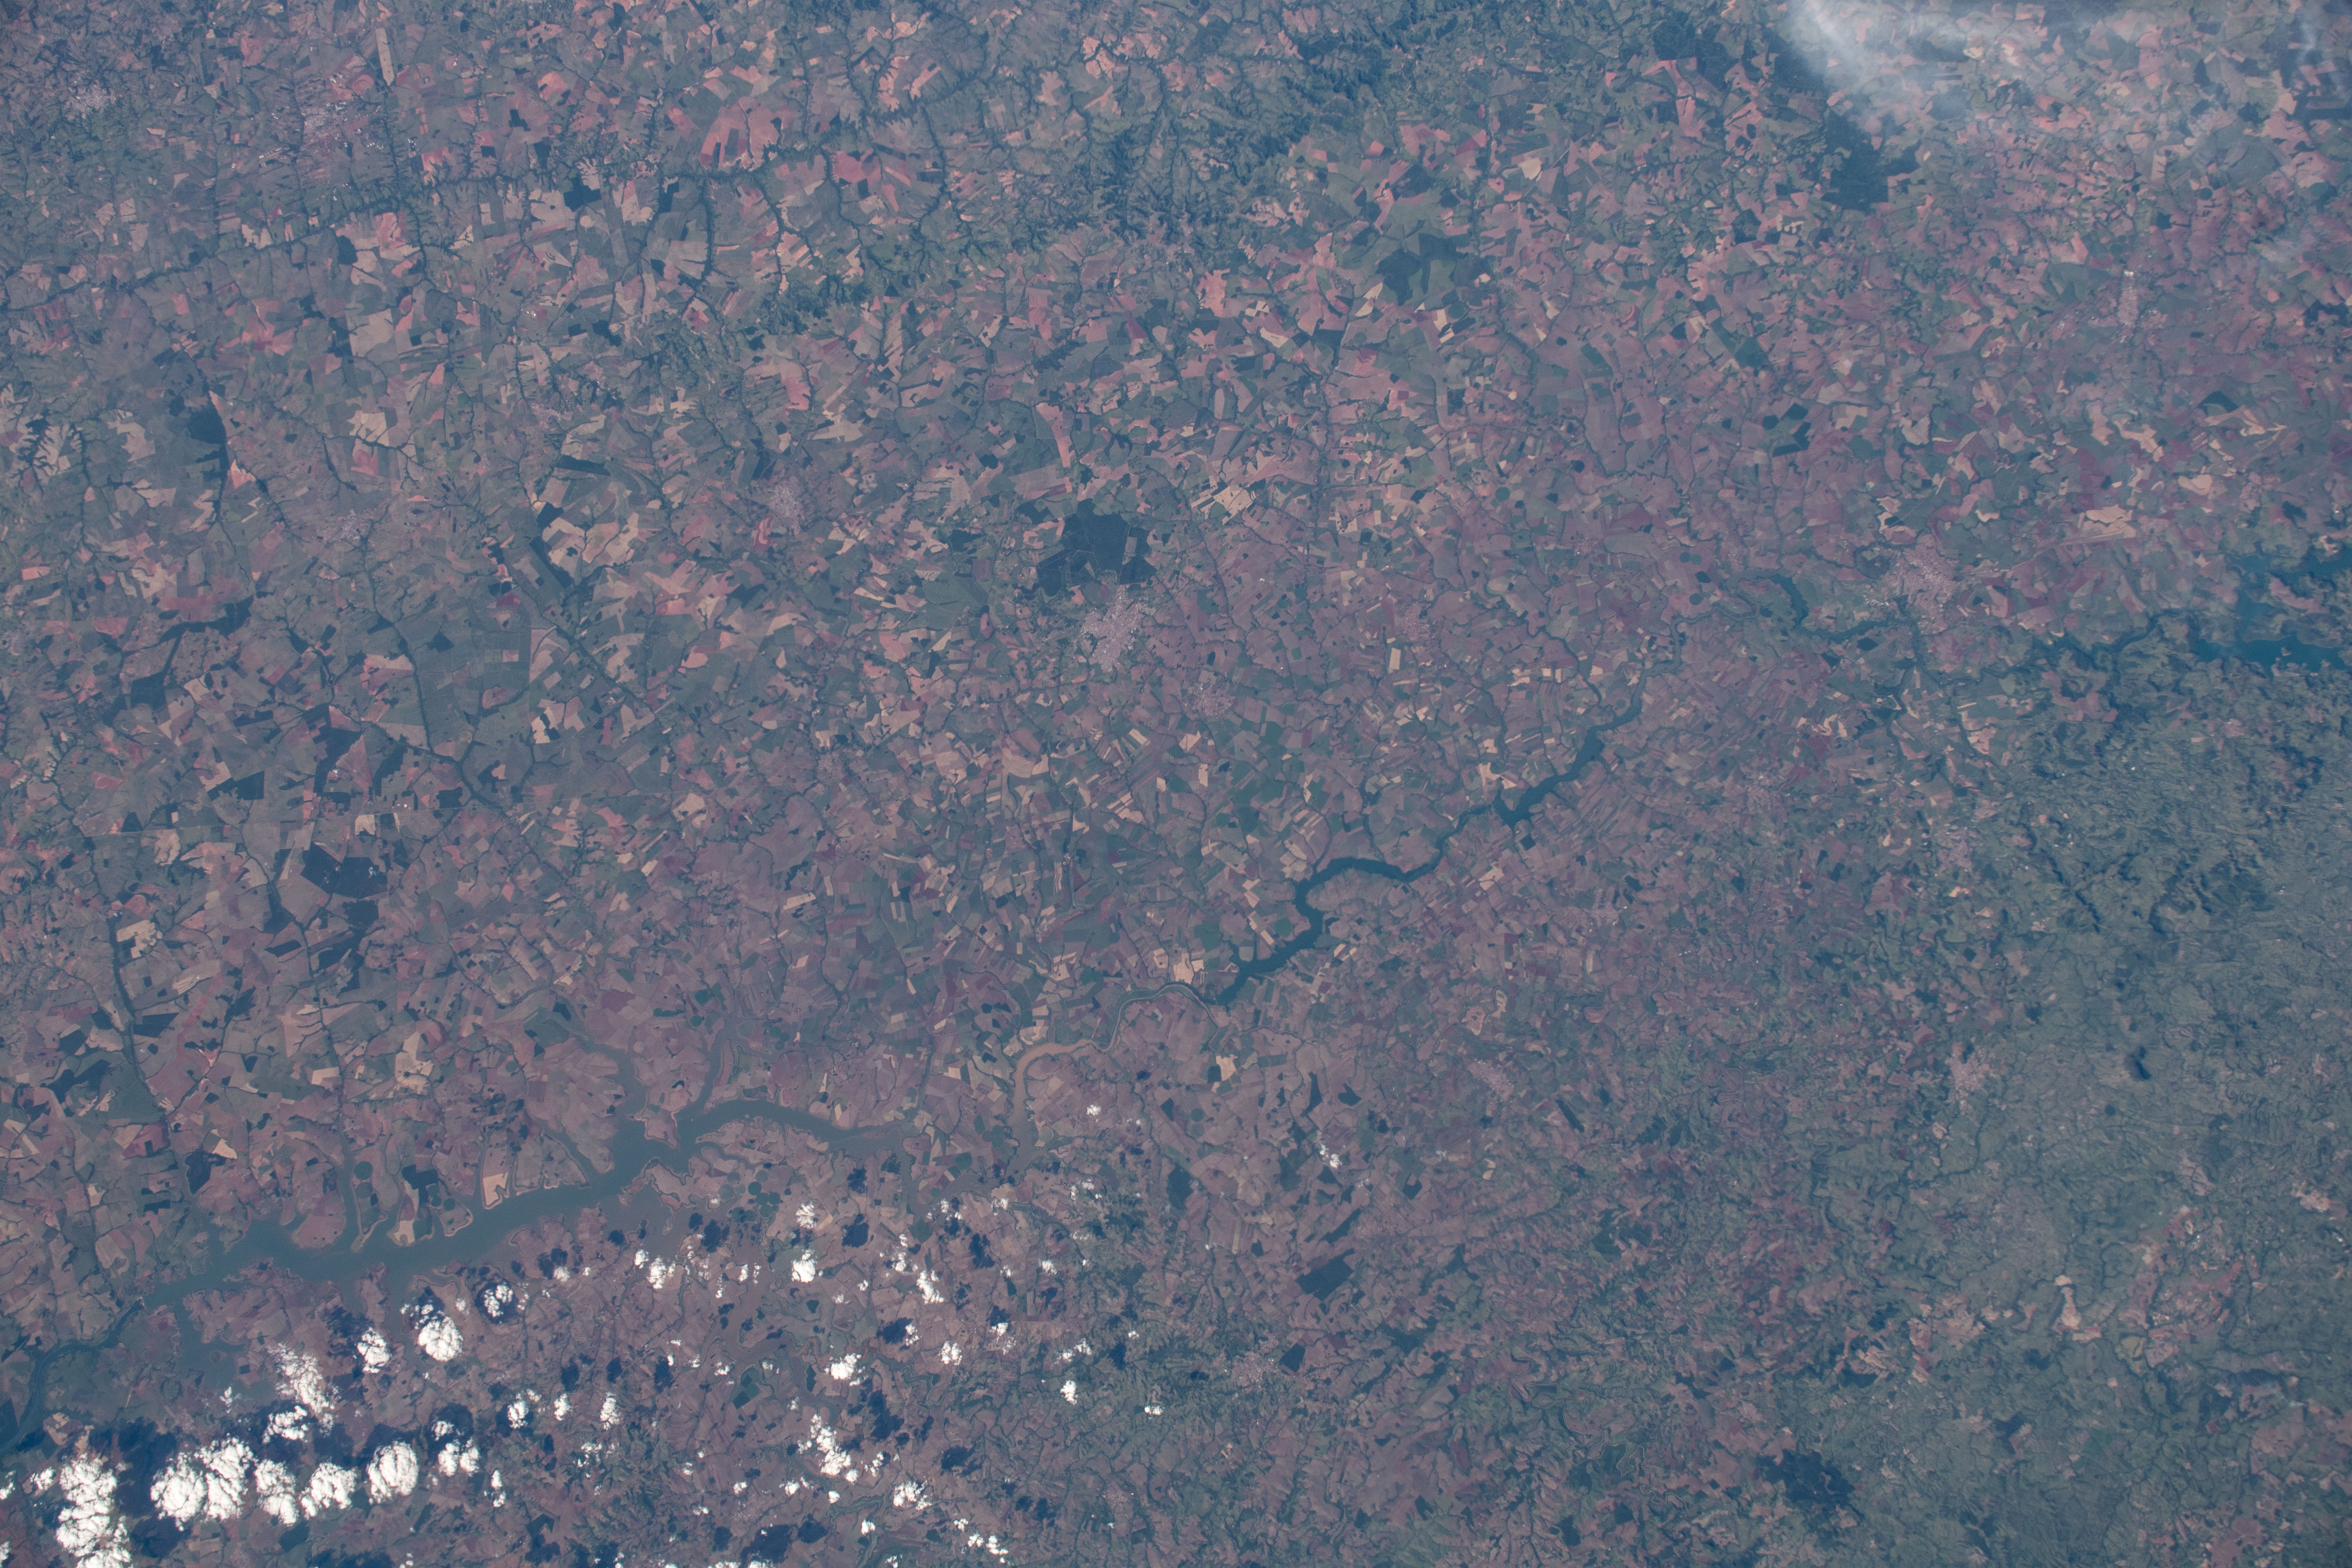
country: BRAZIL
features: PARANAPANEMA RIVER
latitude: -23.0
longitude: -50.5
